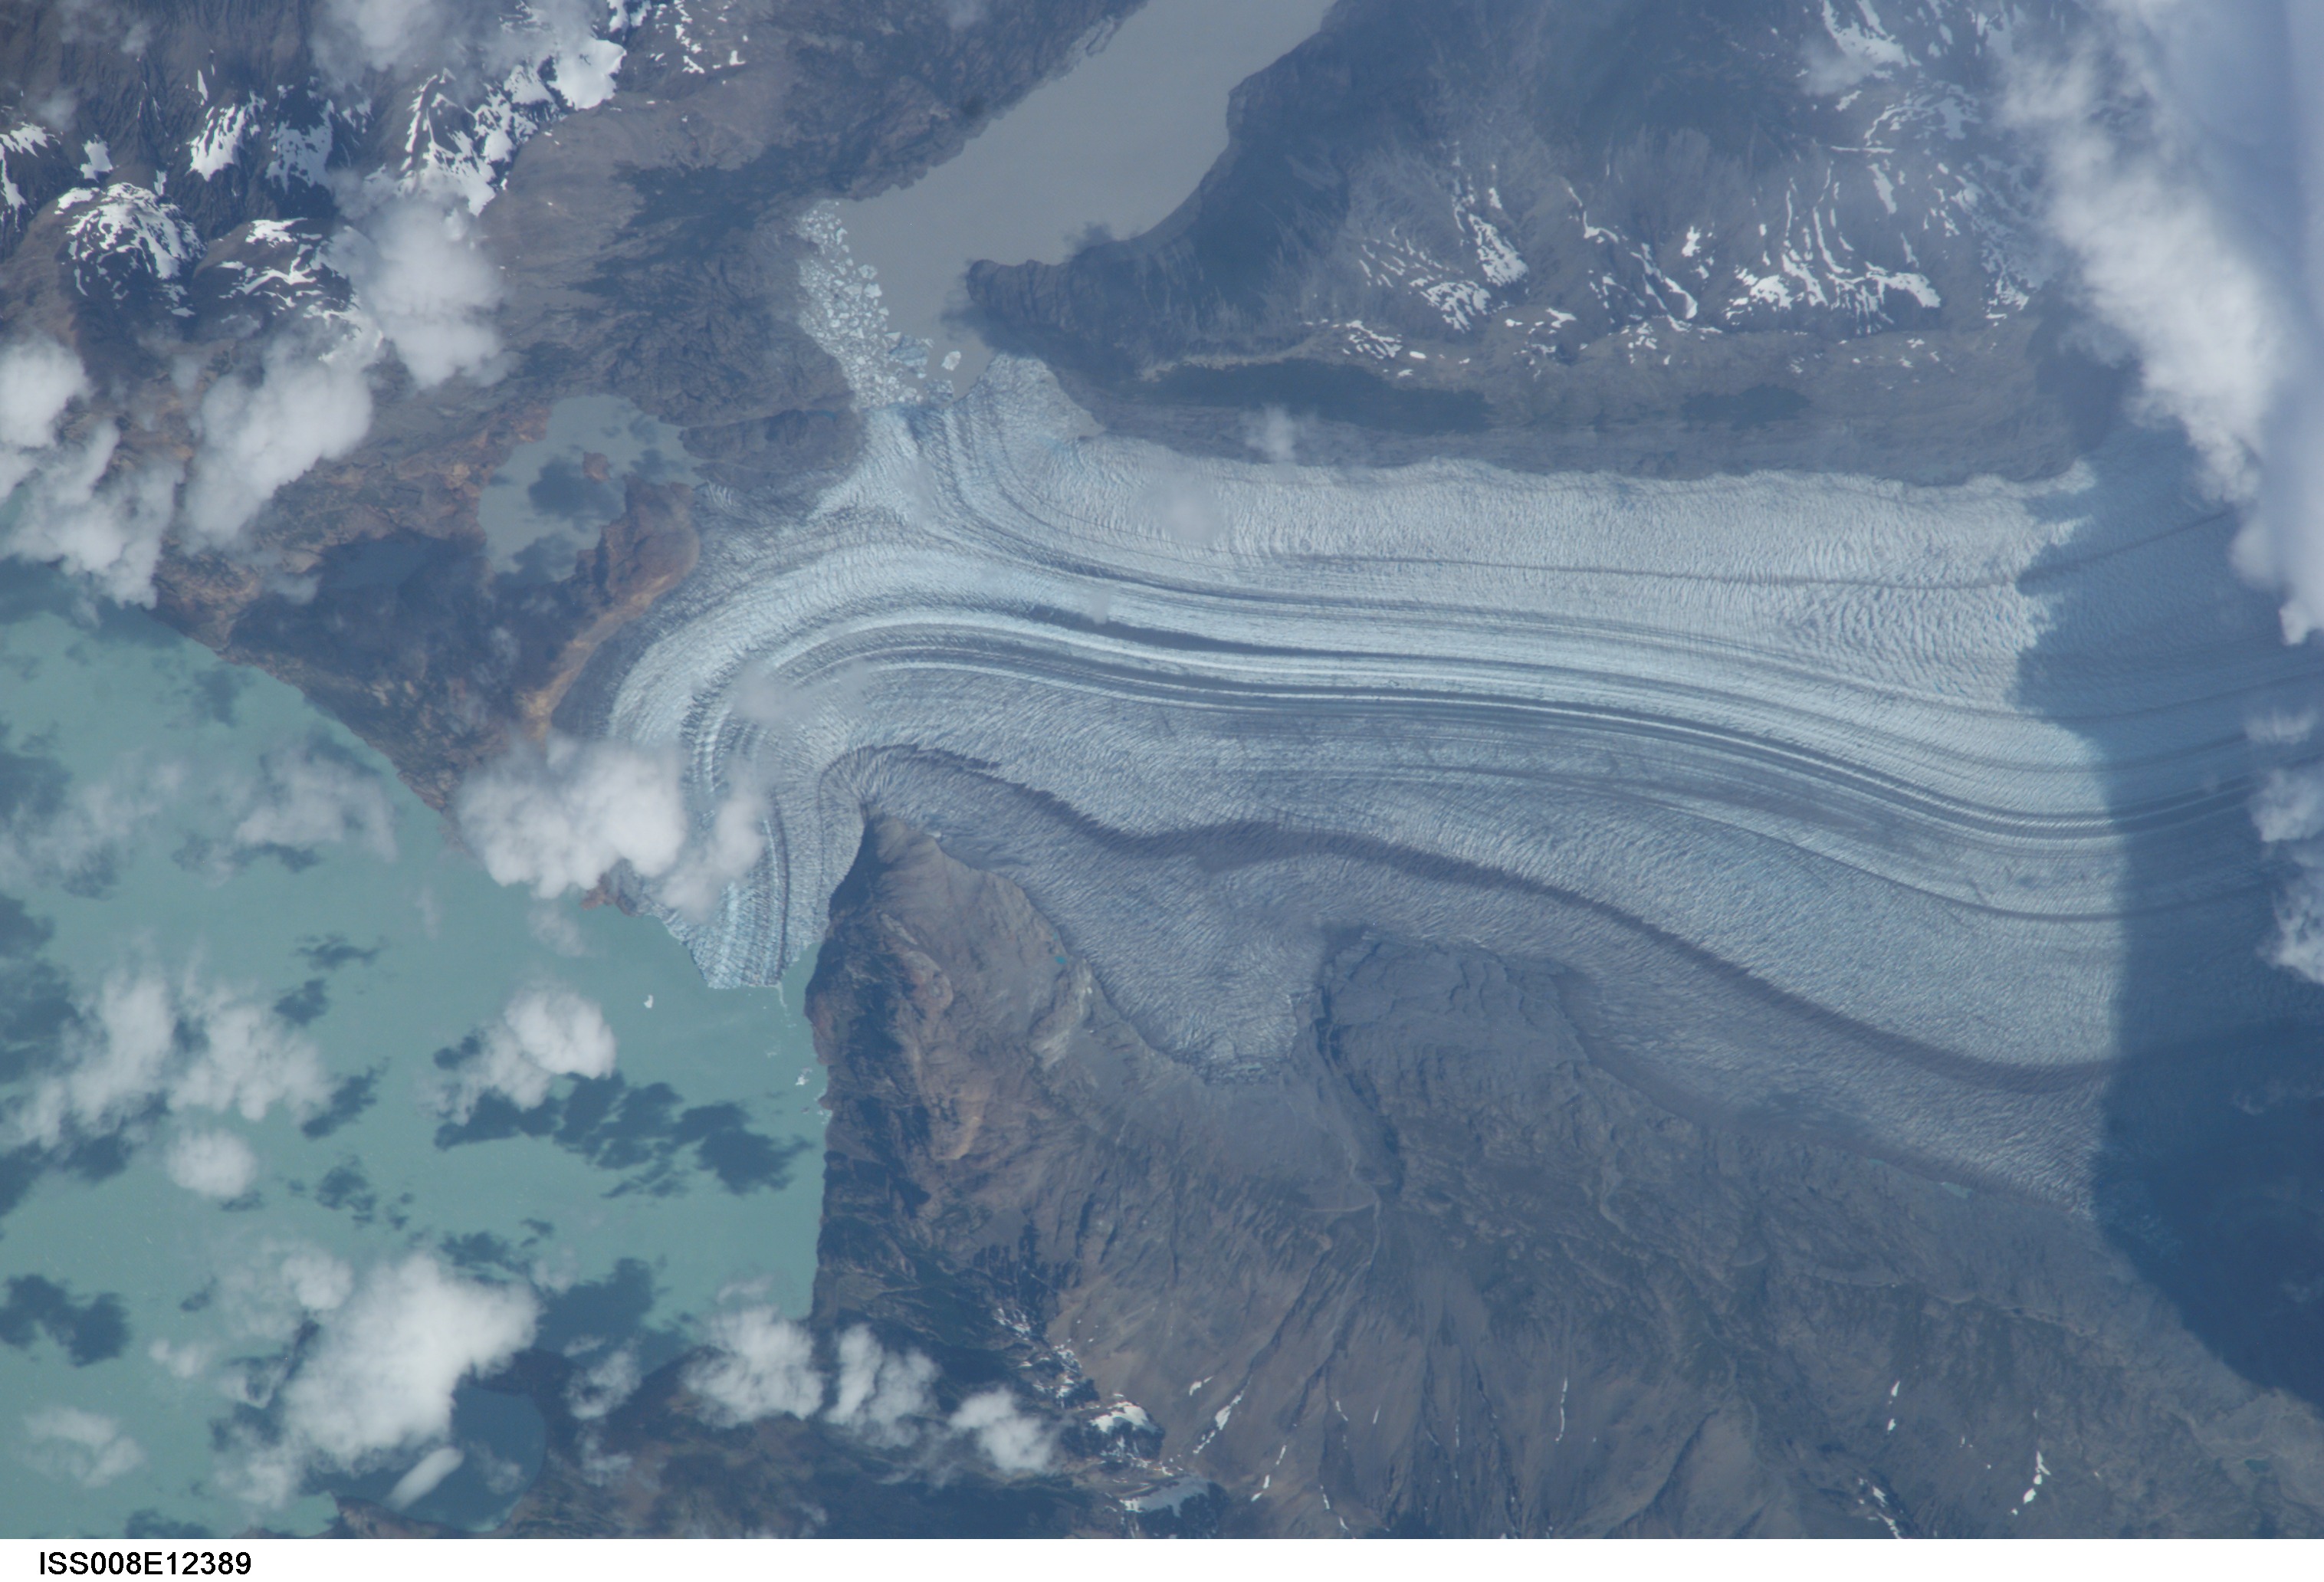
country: ARGENTINA
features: VIEDMA GLACIER, MORAINES, LAKES
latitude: -49.5
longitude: -73.0
